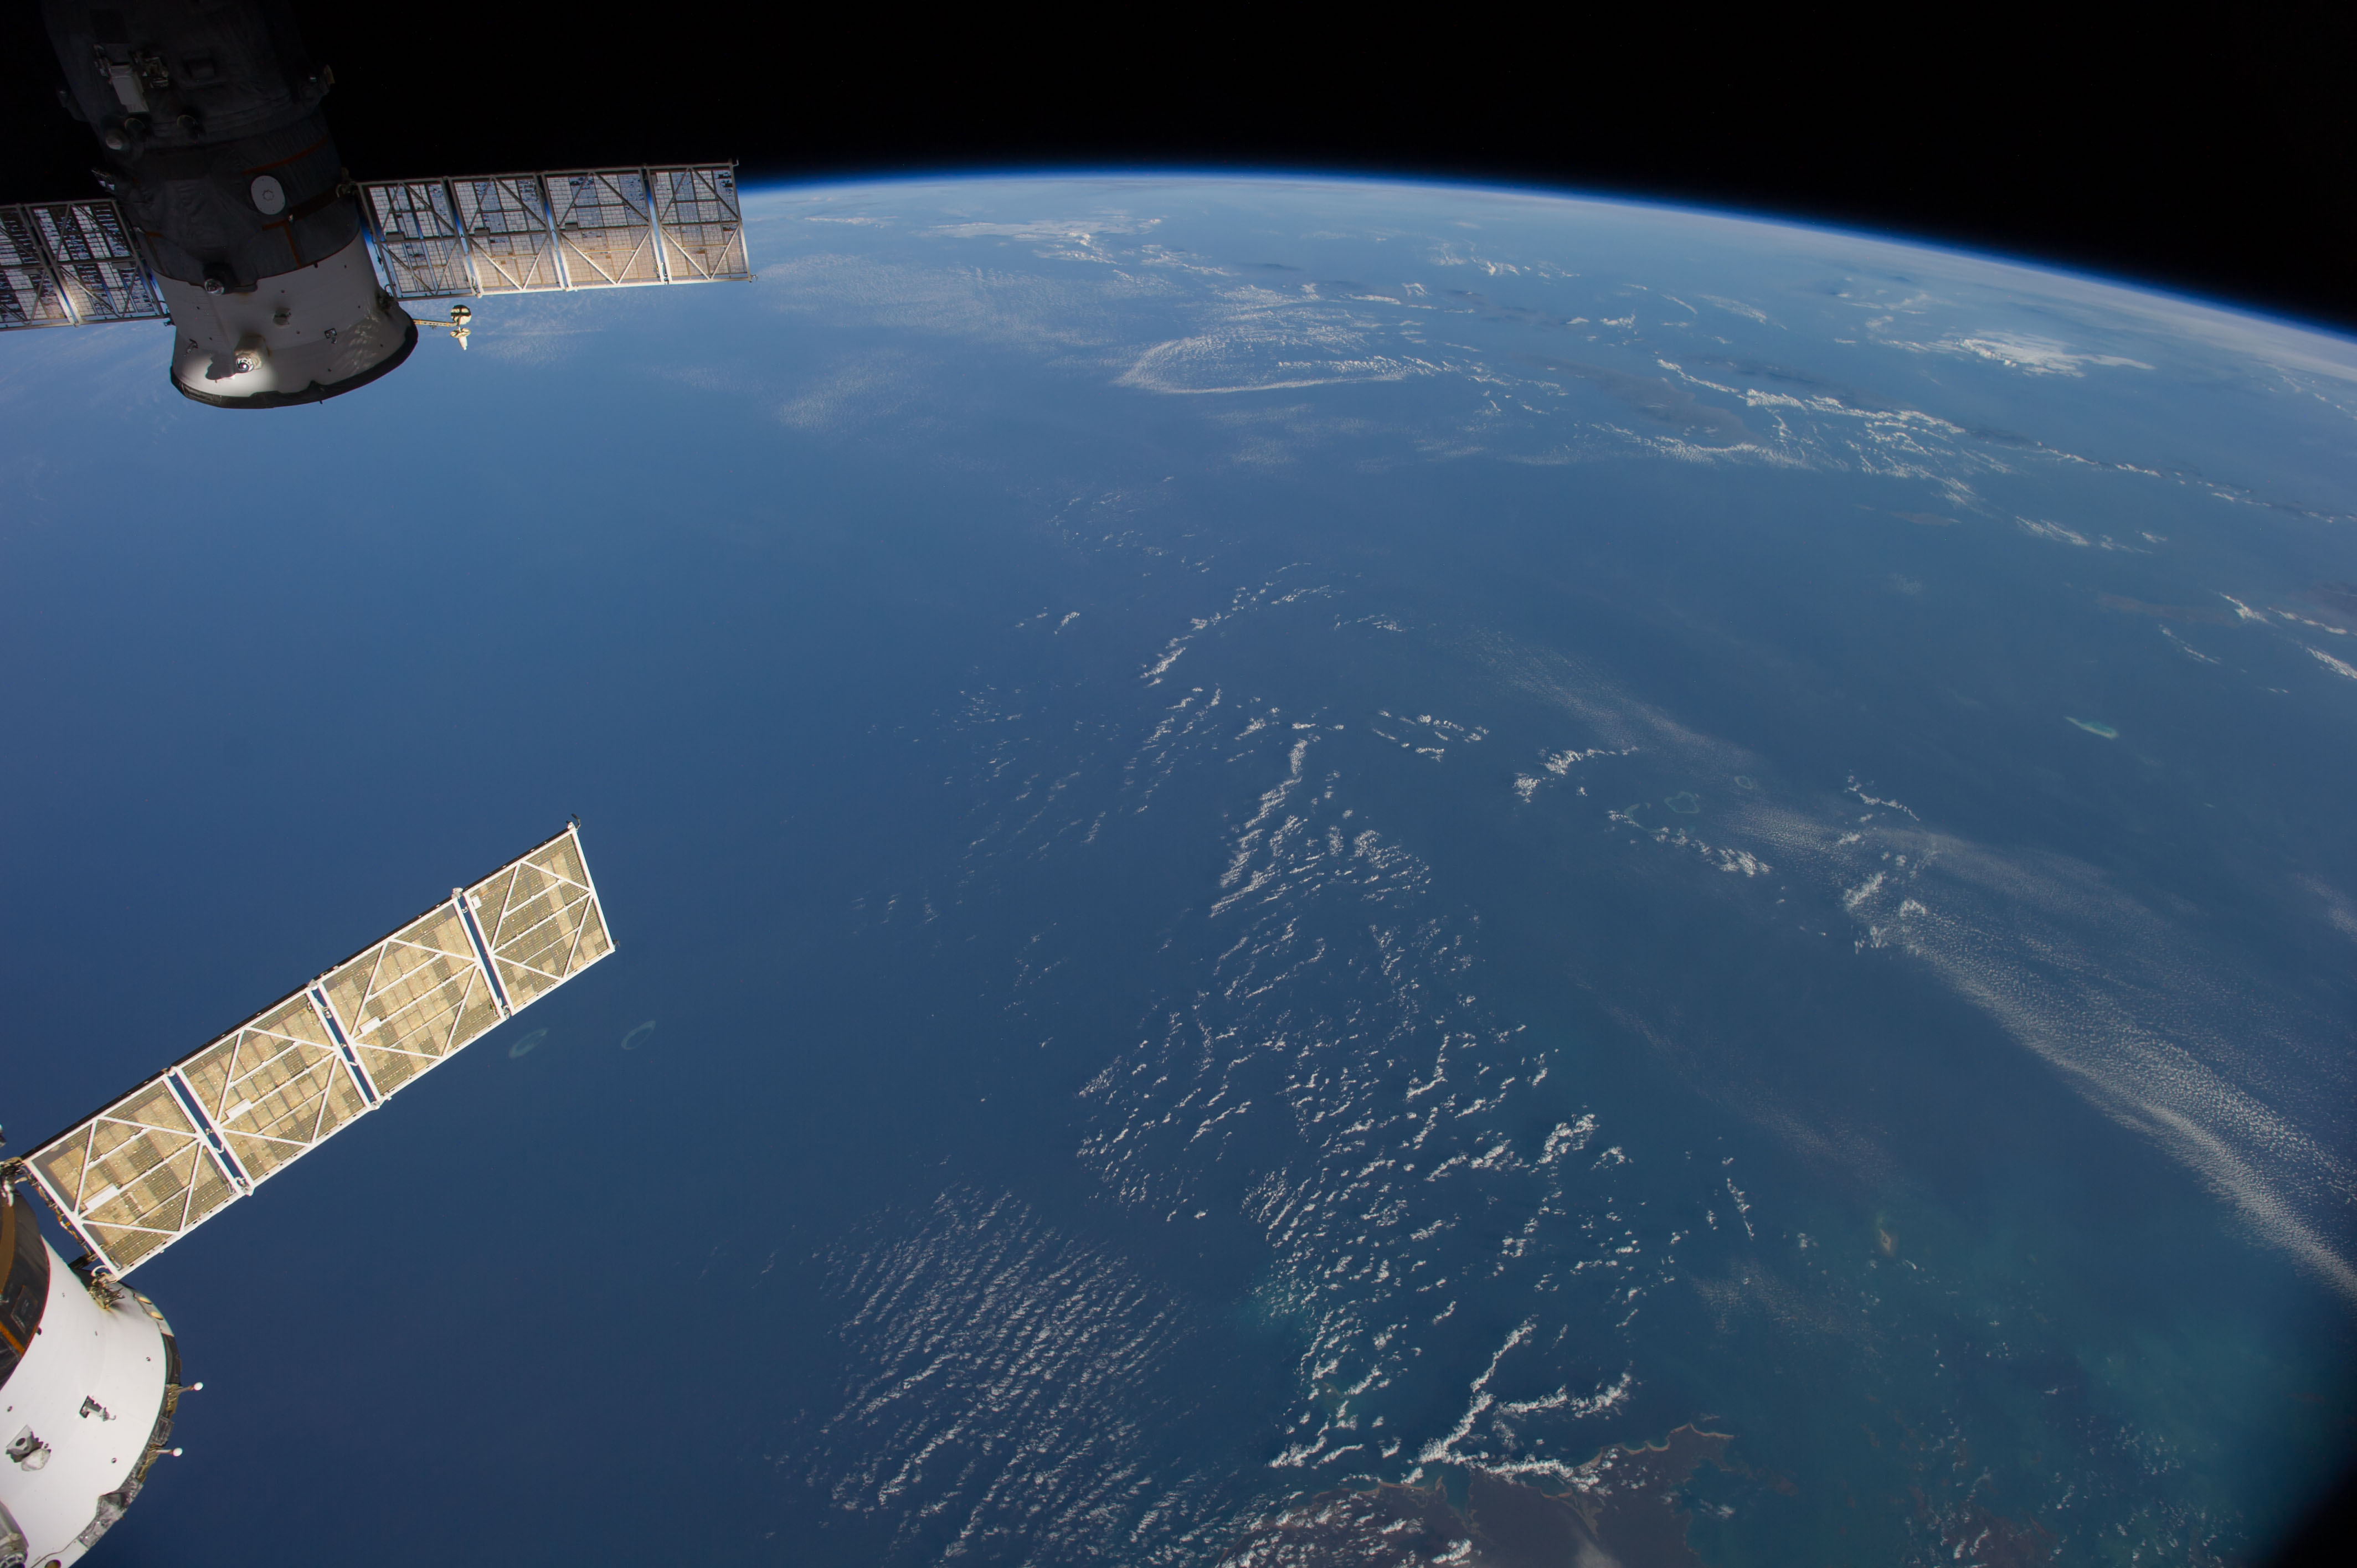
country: AUSTRALIA-WA
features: INDIAN O., JAVA S., BALI S., FLORES S., SAVU S., W. NUSA TENGGARA, E. NUSA TENGGARA, ATMOSPHERIC LIMB
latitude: -15.0
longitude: 119.0
